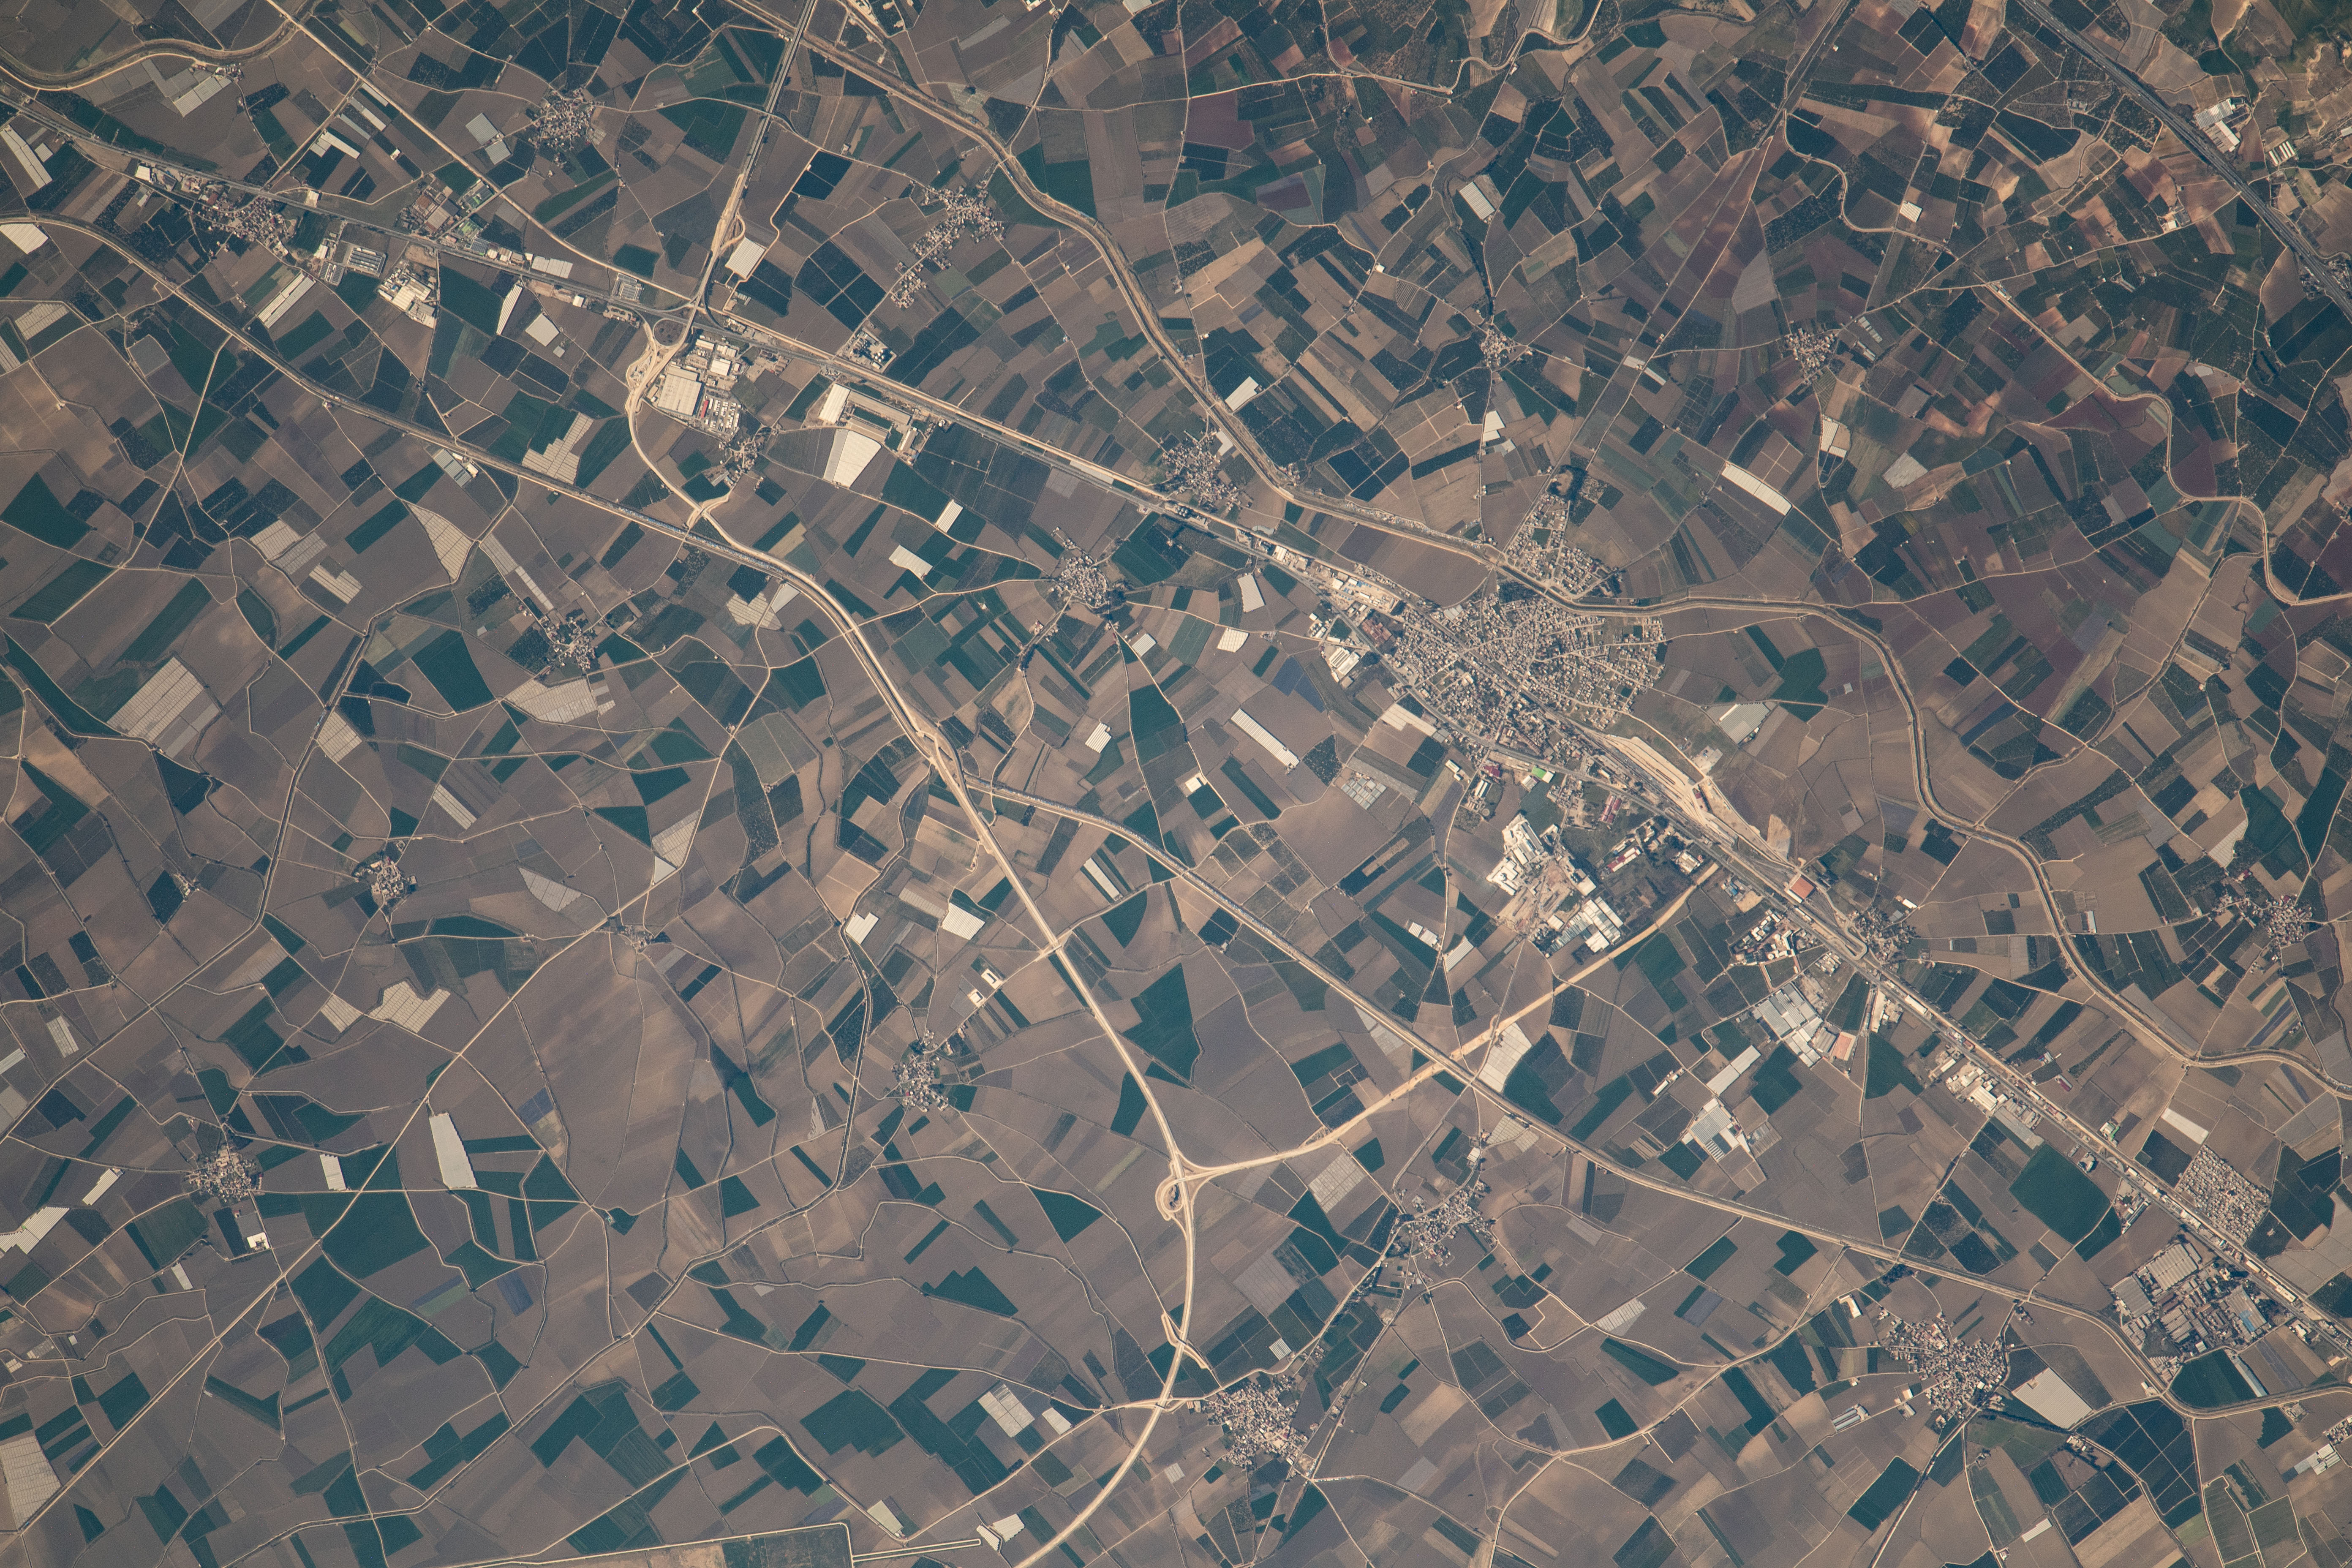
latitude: 37.0
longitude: 35.0
